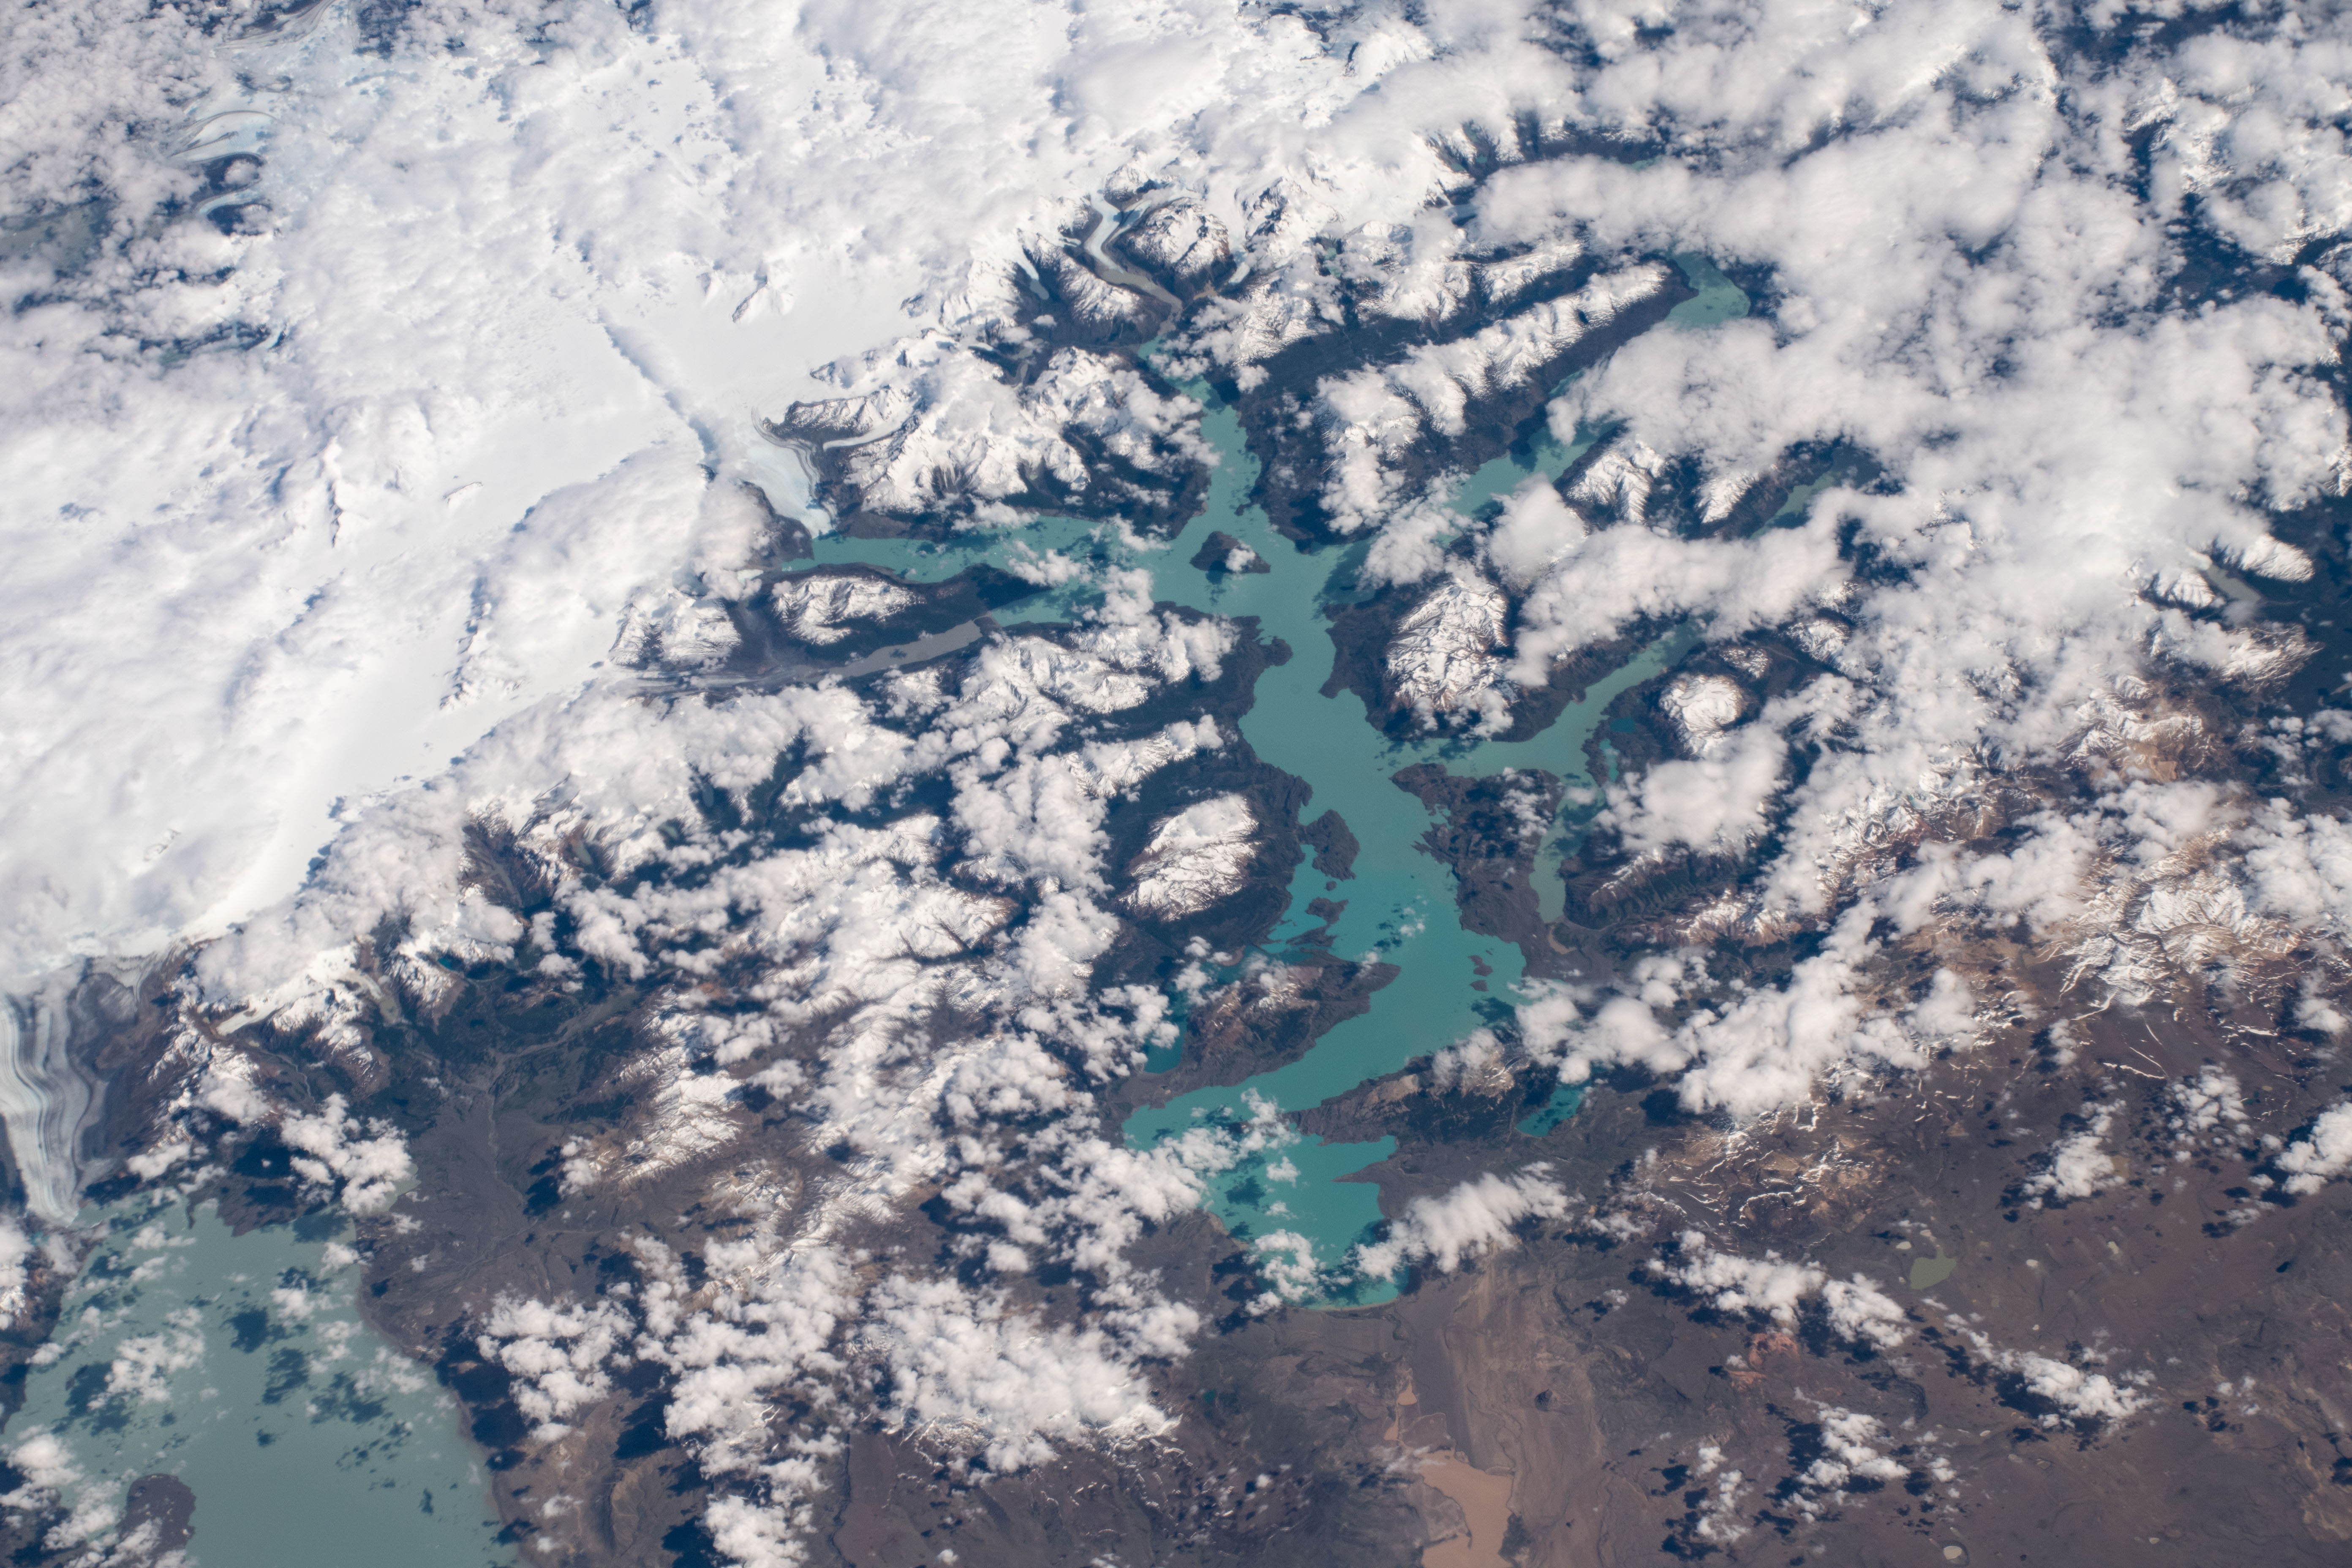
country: CHILE
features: SOUTHERN PATAGONIA ICEFIELDS, OHIGGINS/SAN MARTIN LAKE
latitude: -48.9
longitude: -72.7
